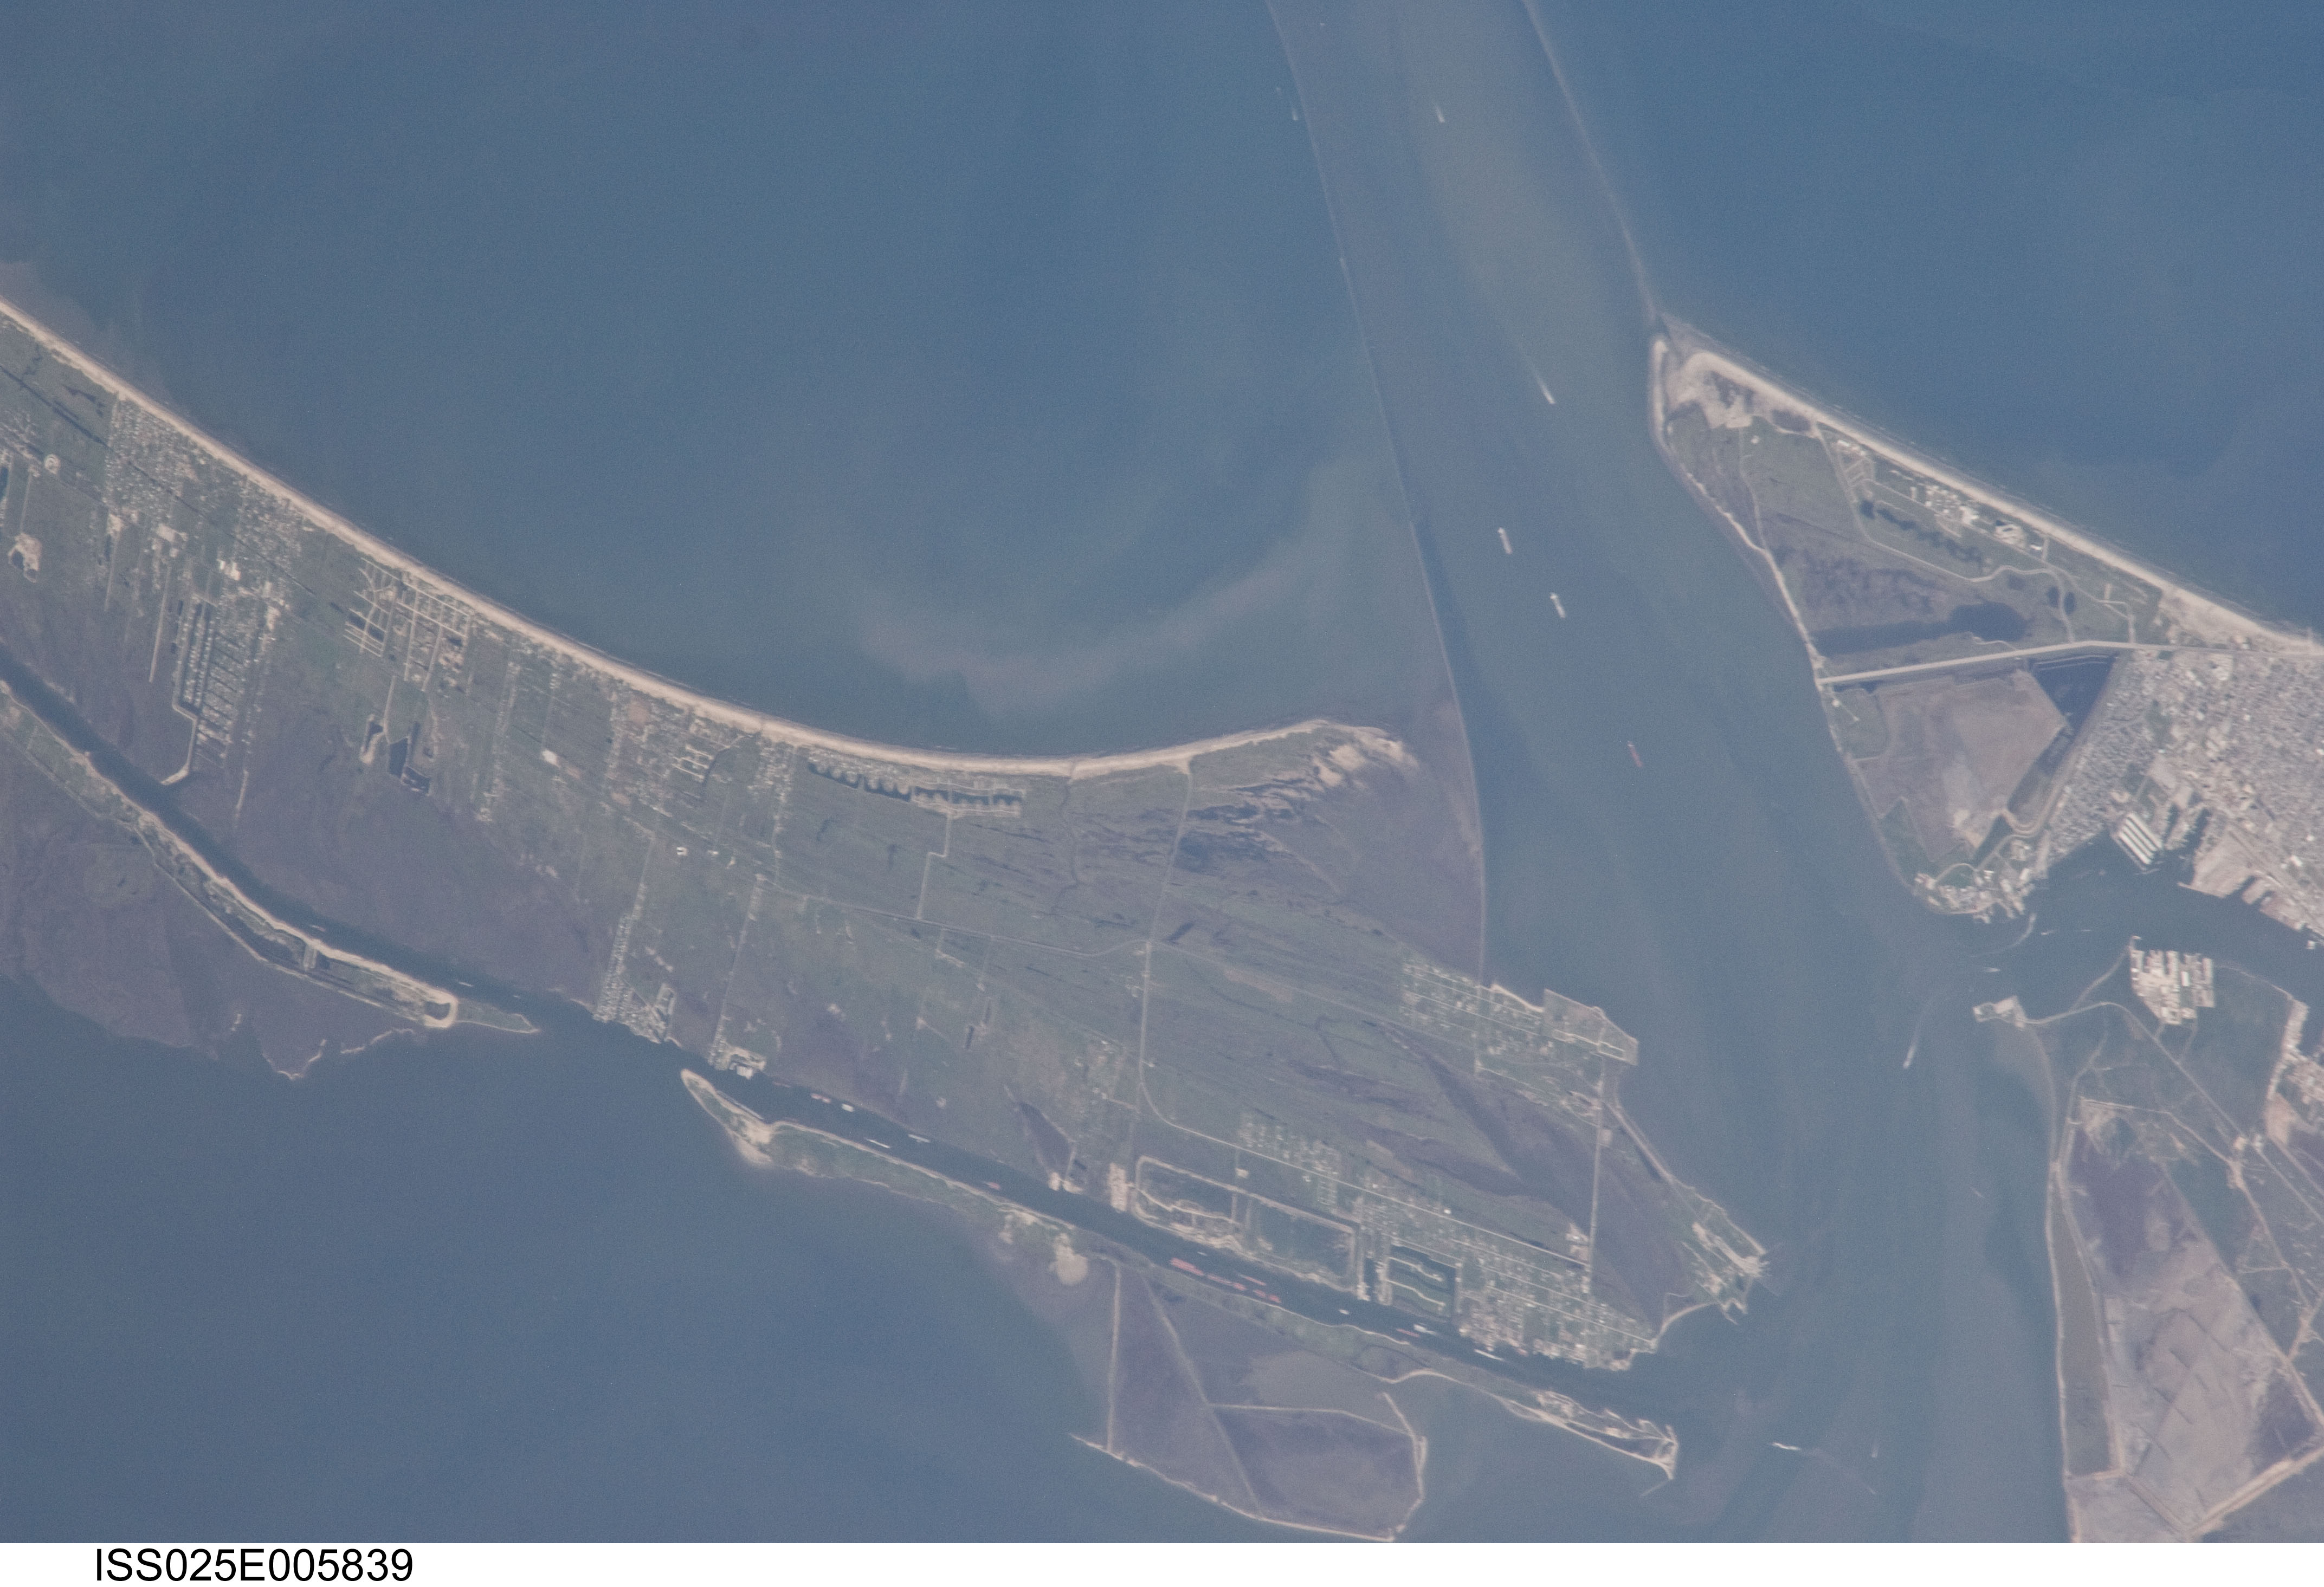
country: USA-TEXAS
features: SW. BOLIVAR PEN., GULF OF MEXICO, SHIP CHAN., JETTYS, NE. GALVESTON I., SED.
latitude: 29.4
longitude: -94.7
